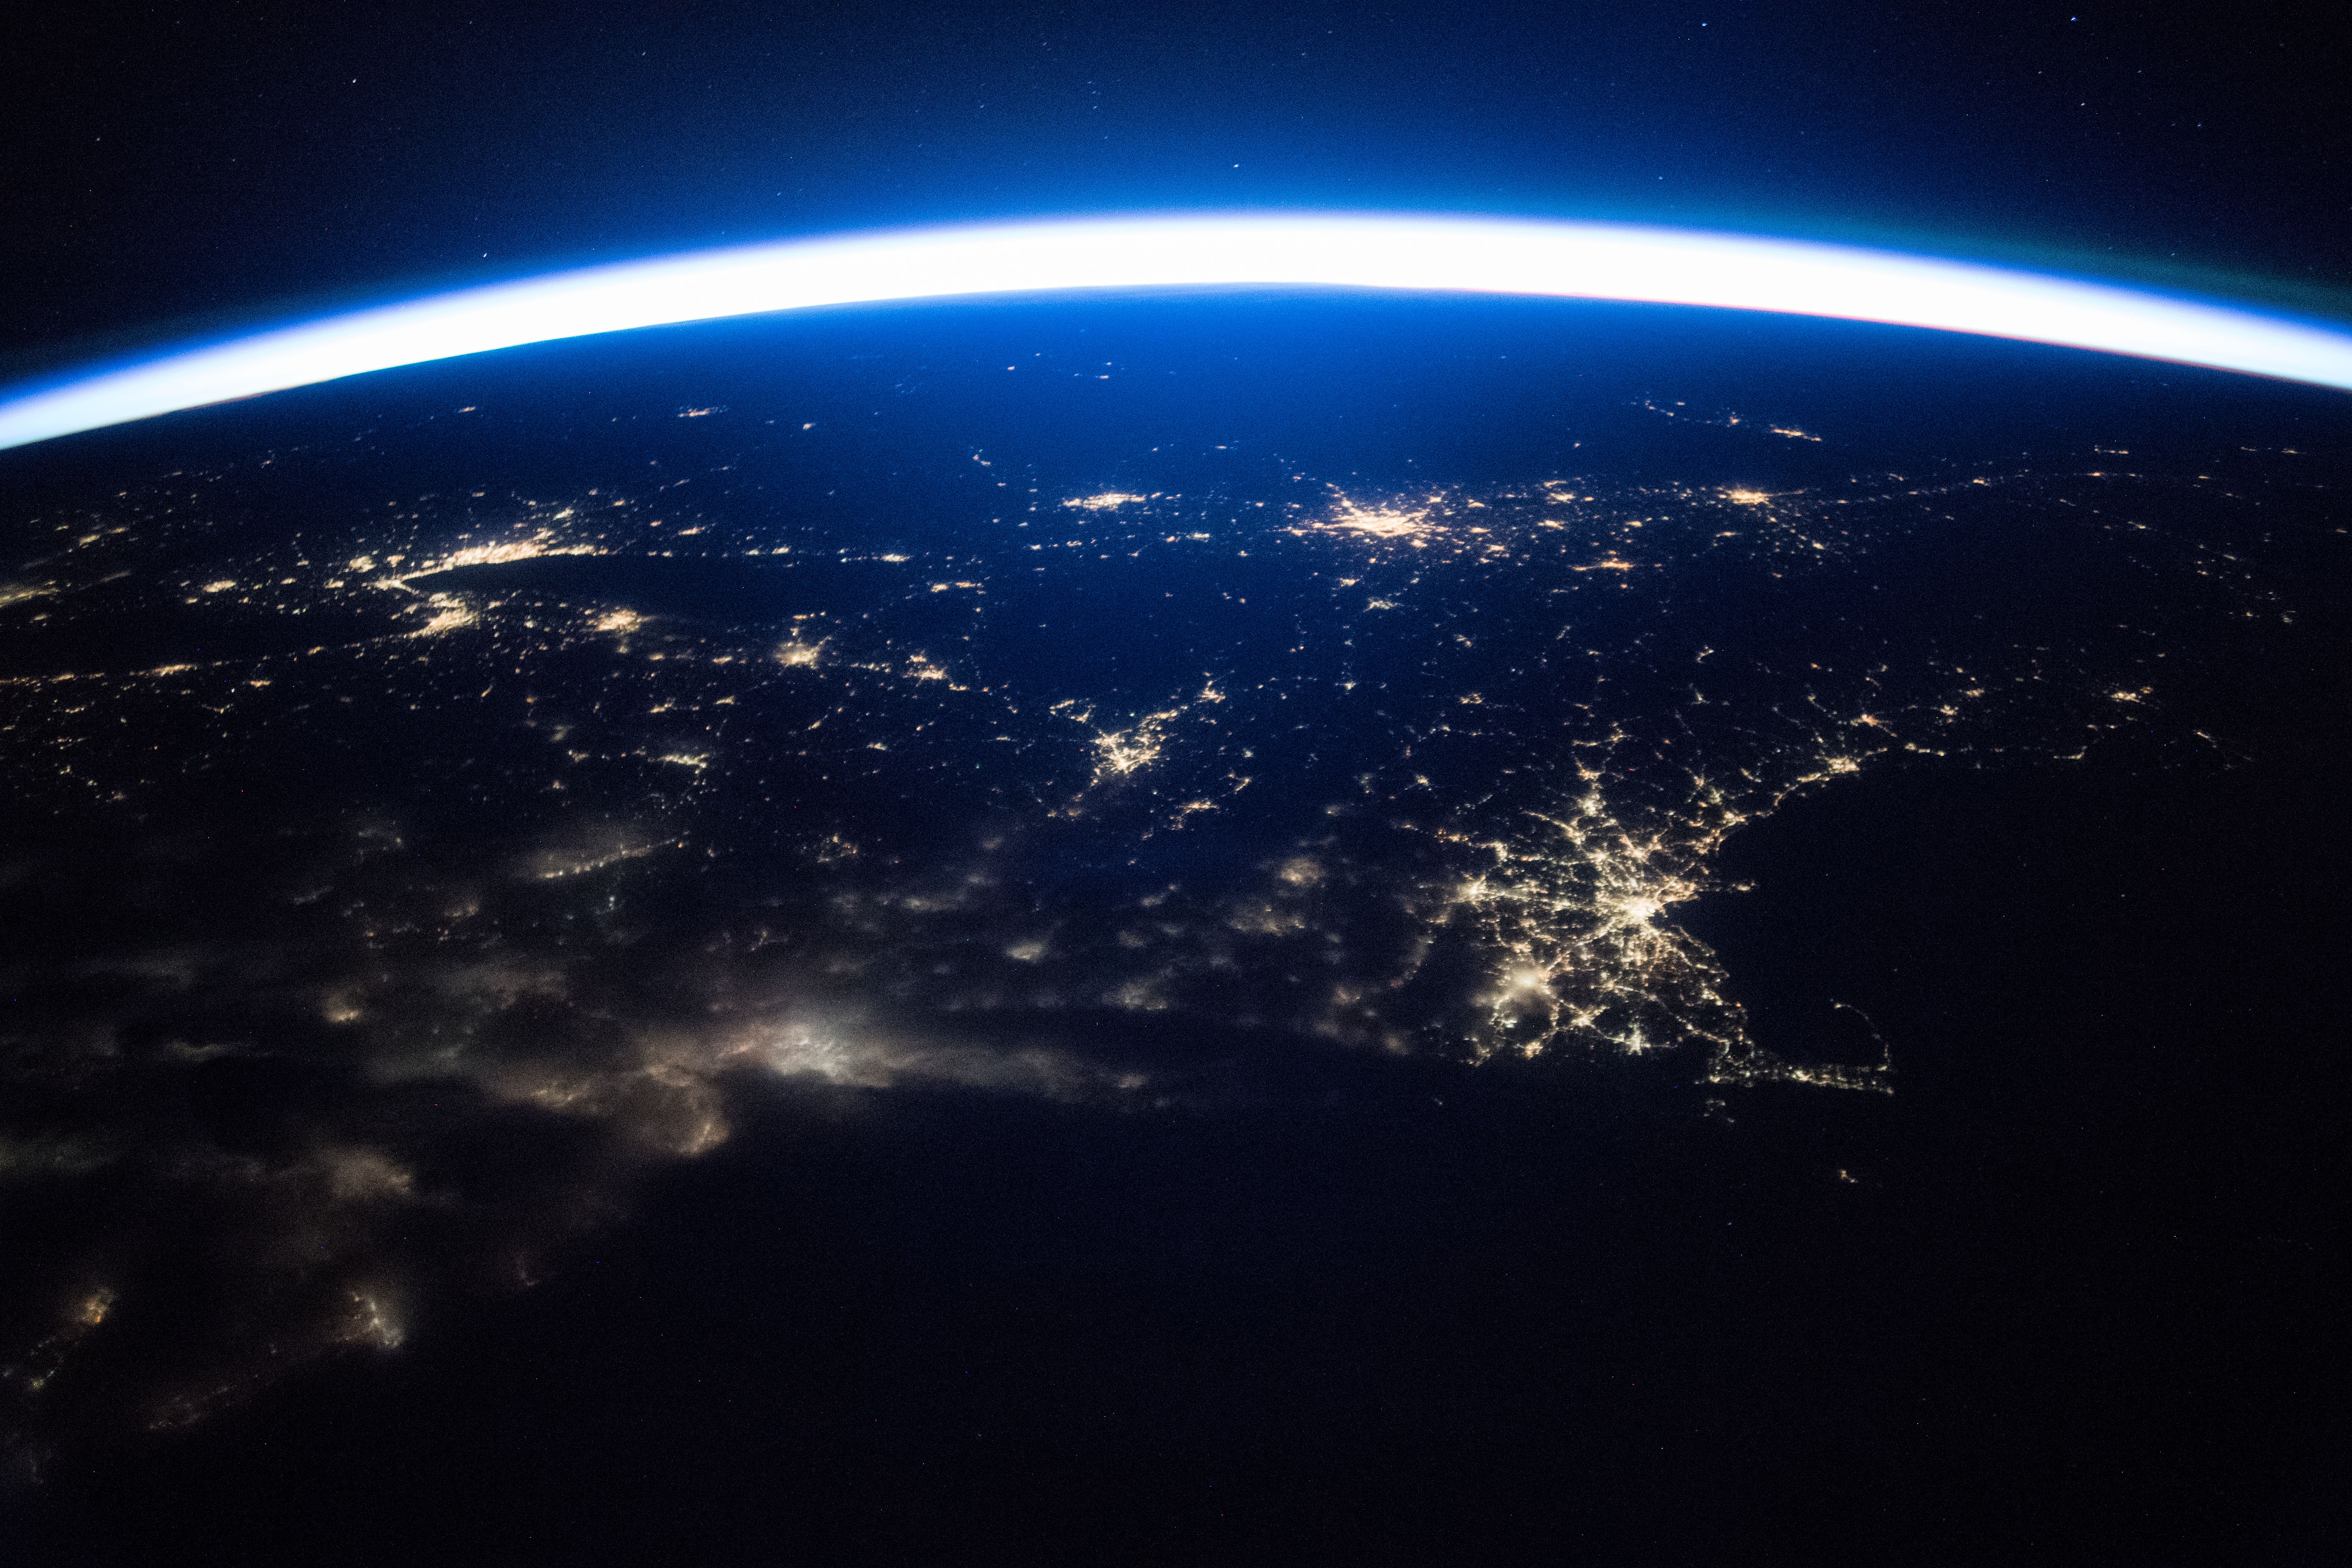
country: USA-CONNECTICUT
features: LONG ISLAND SOUND, FISHERS ISLAND, NEW HAVEN, NIGHT, EARTH LIMB
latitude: 41.8
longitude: -72.7
